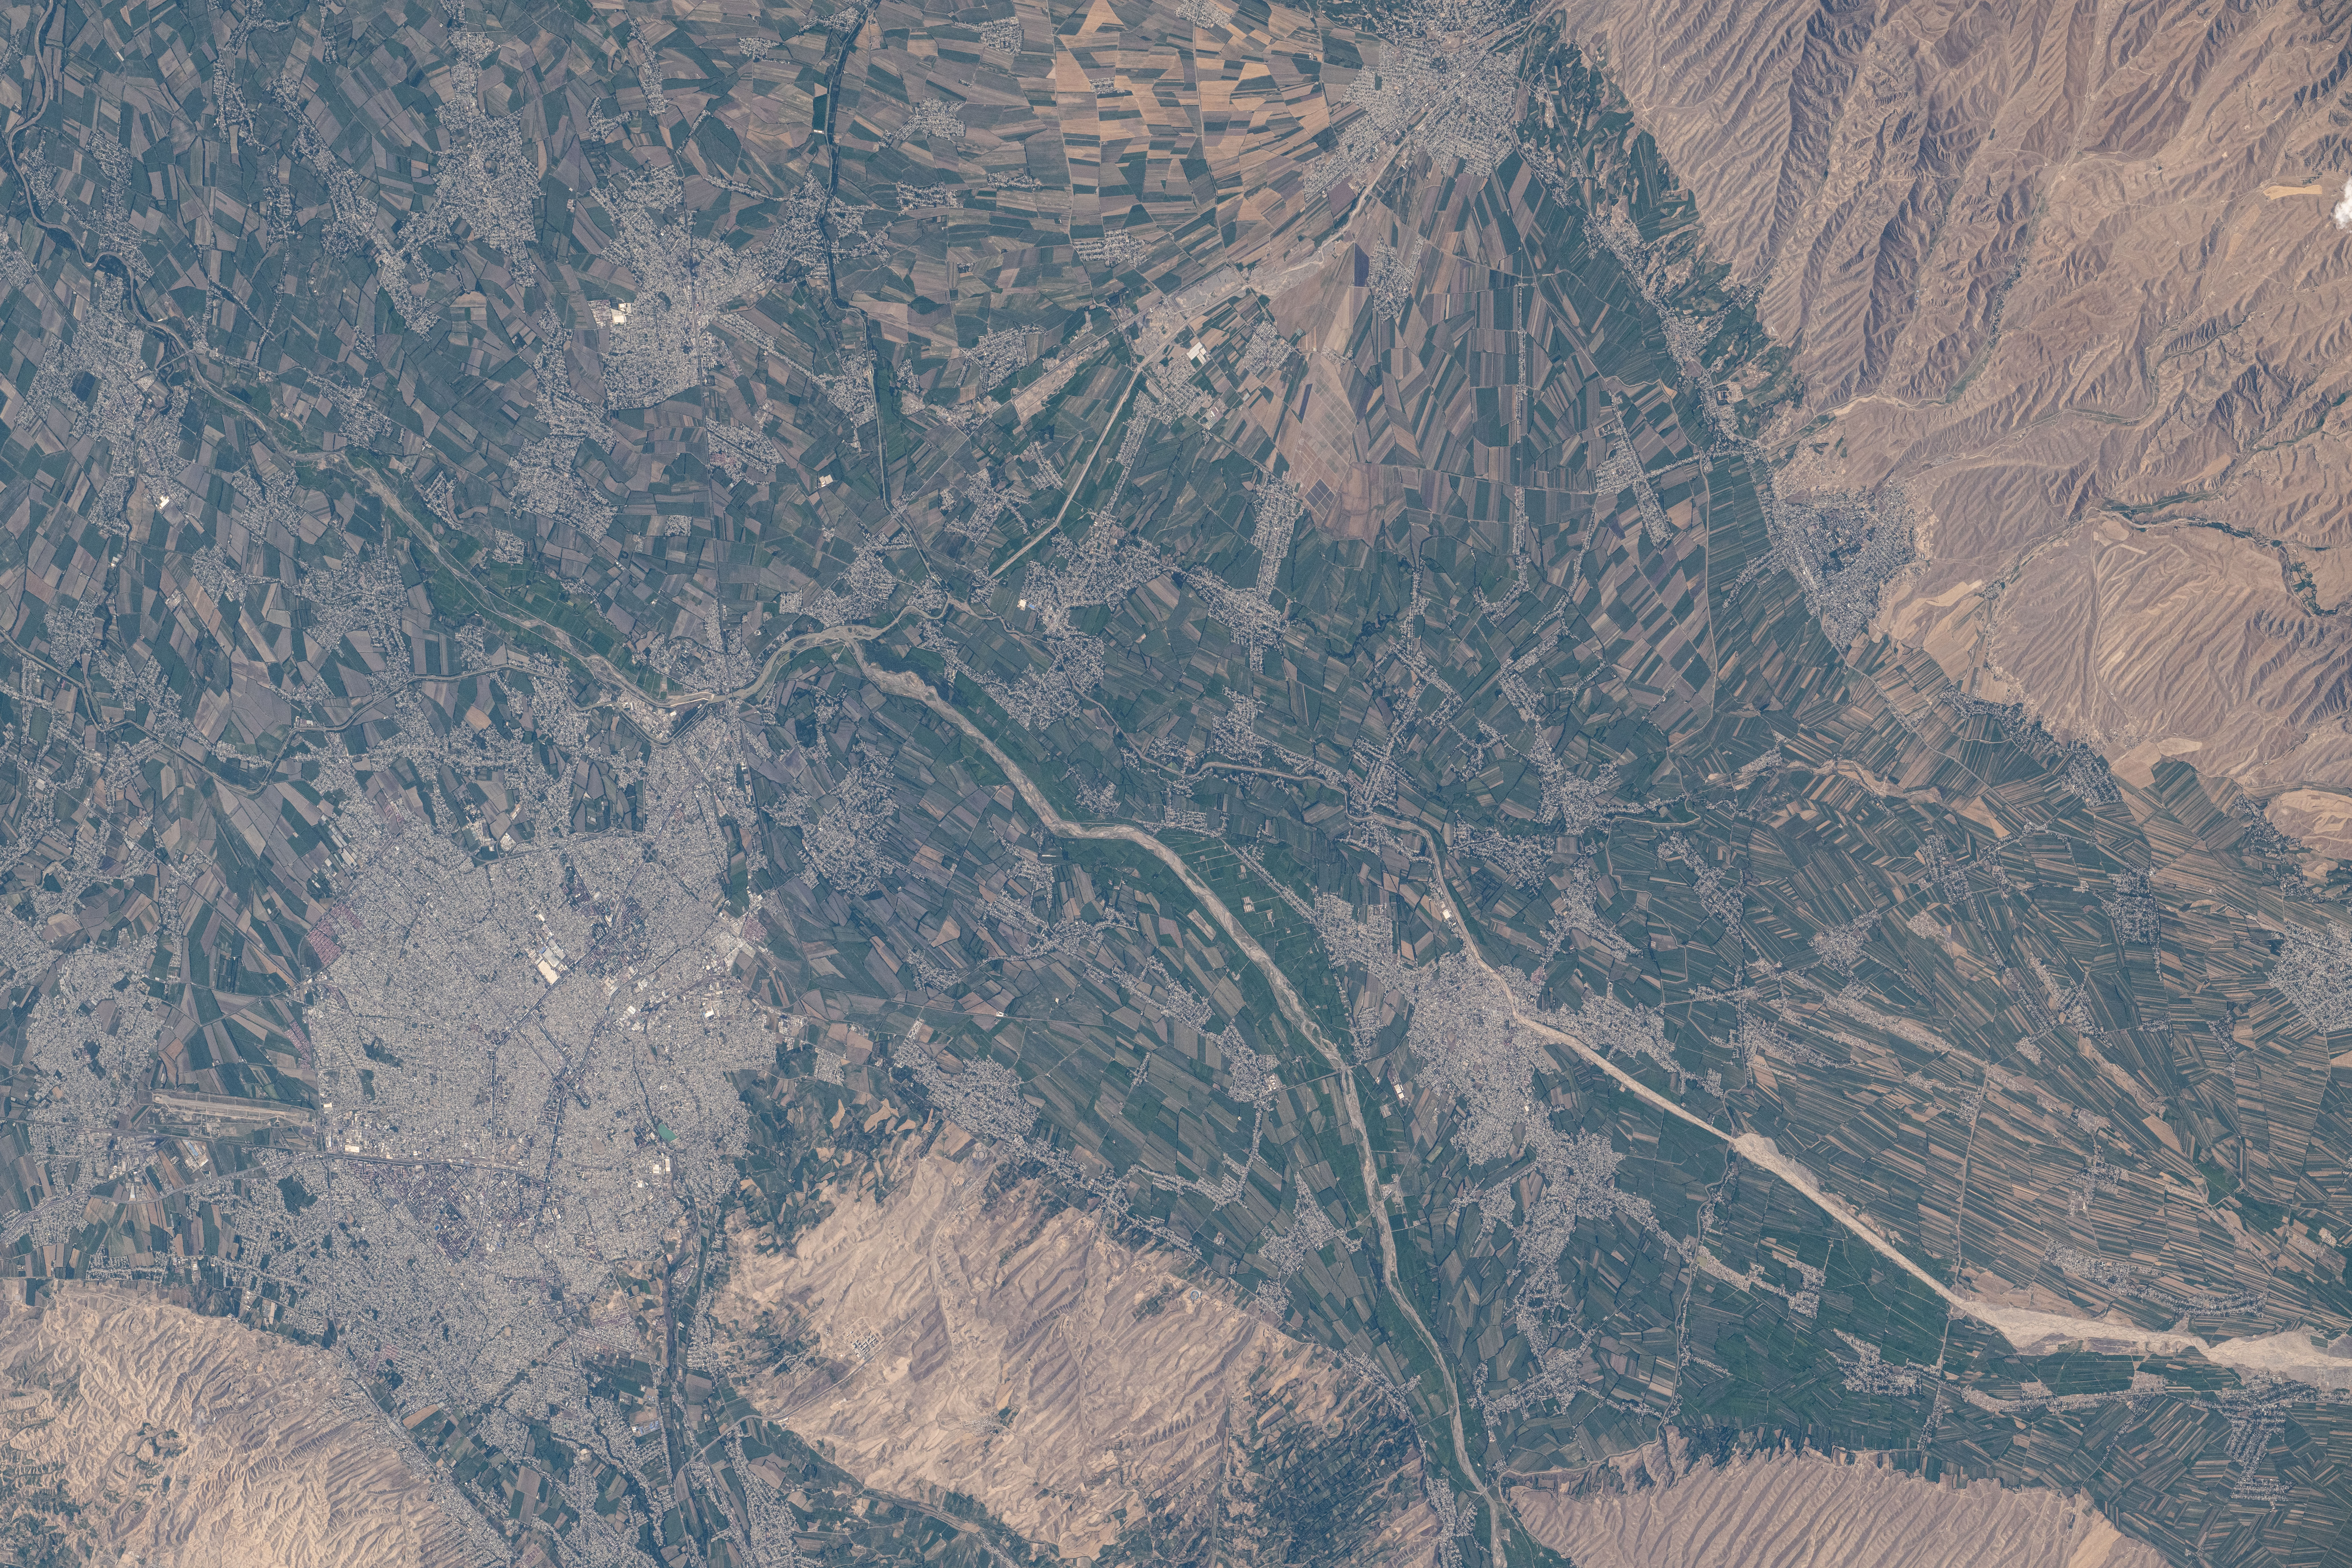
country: UZBEKISTAN
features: PAKHTAABAD, KOCHKOR-ATA, IZBOSKAN, PAYTUG, KARA DARYA
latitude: 40.9
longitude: 72.4
